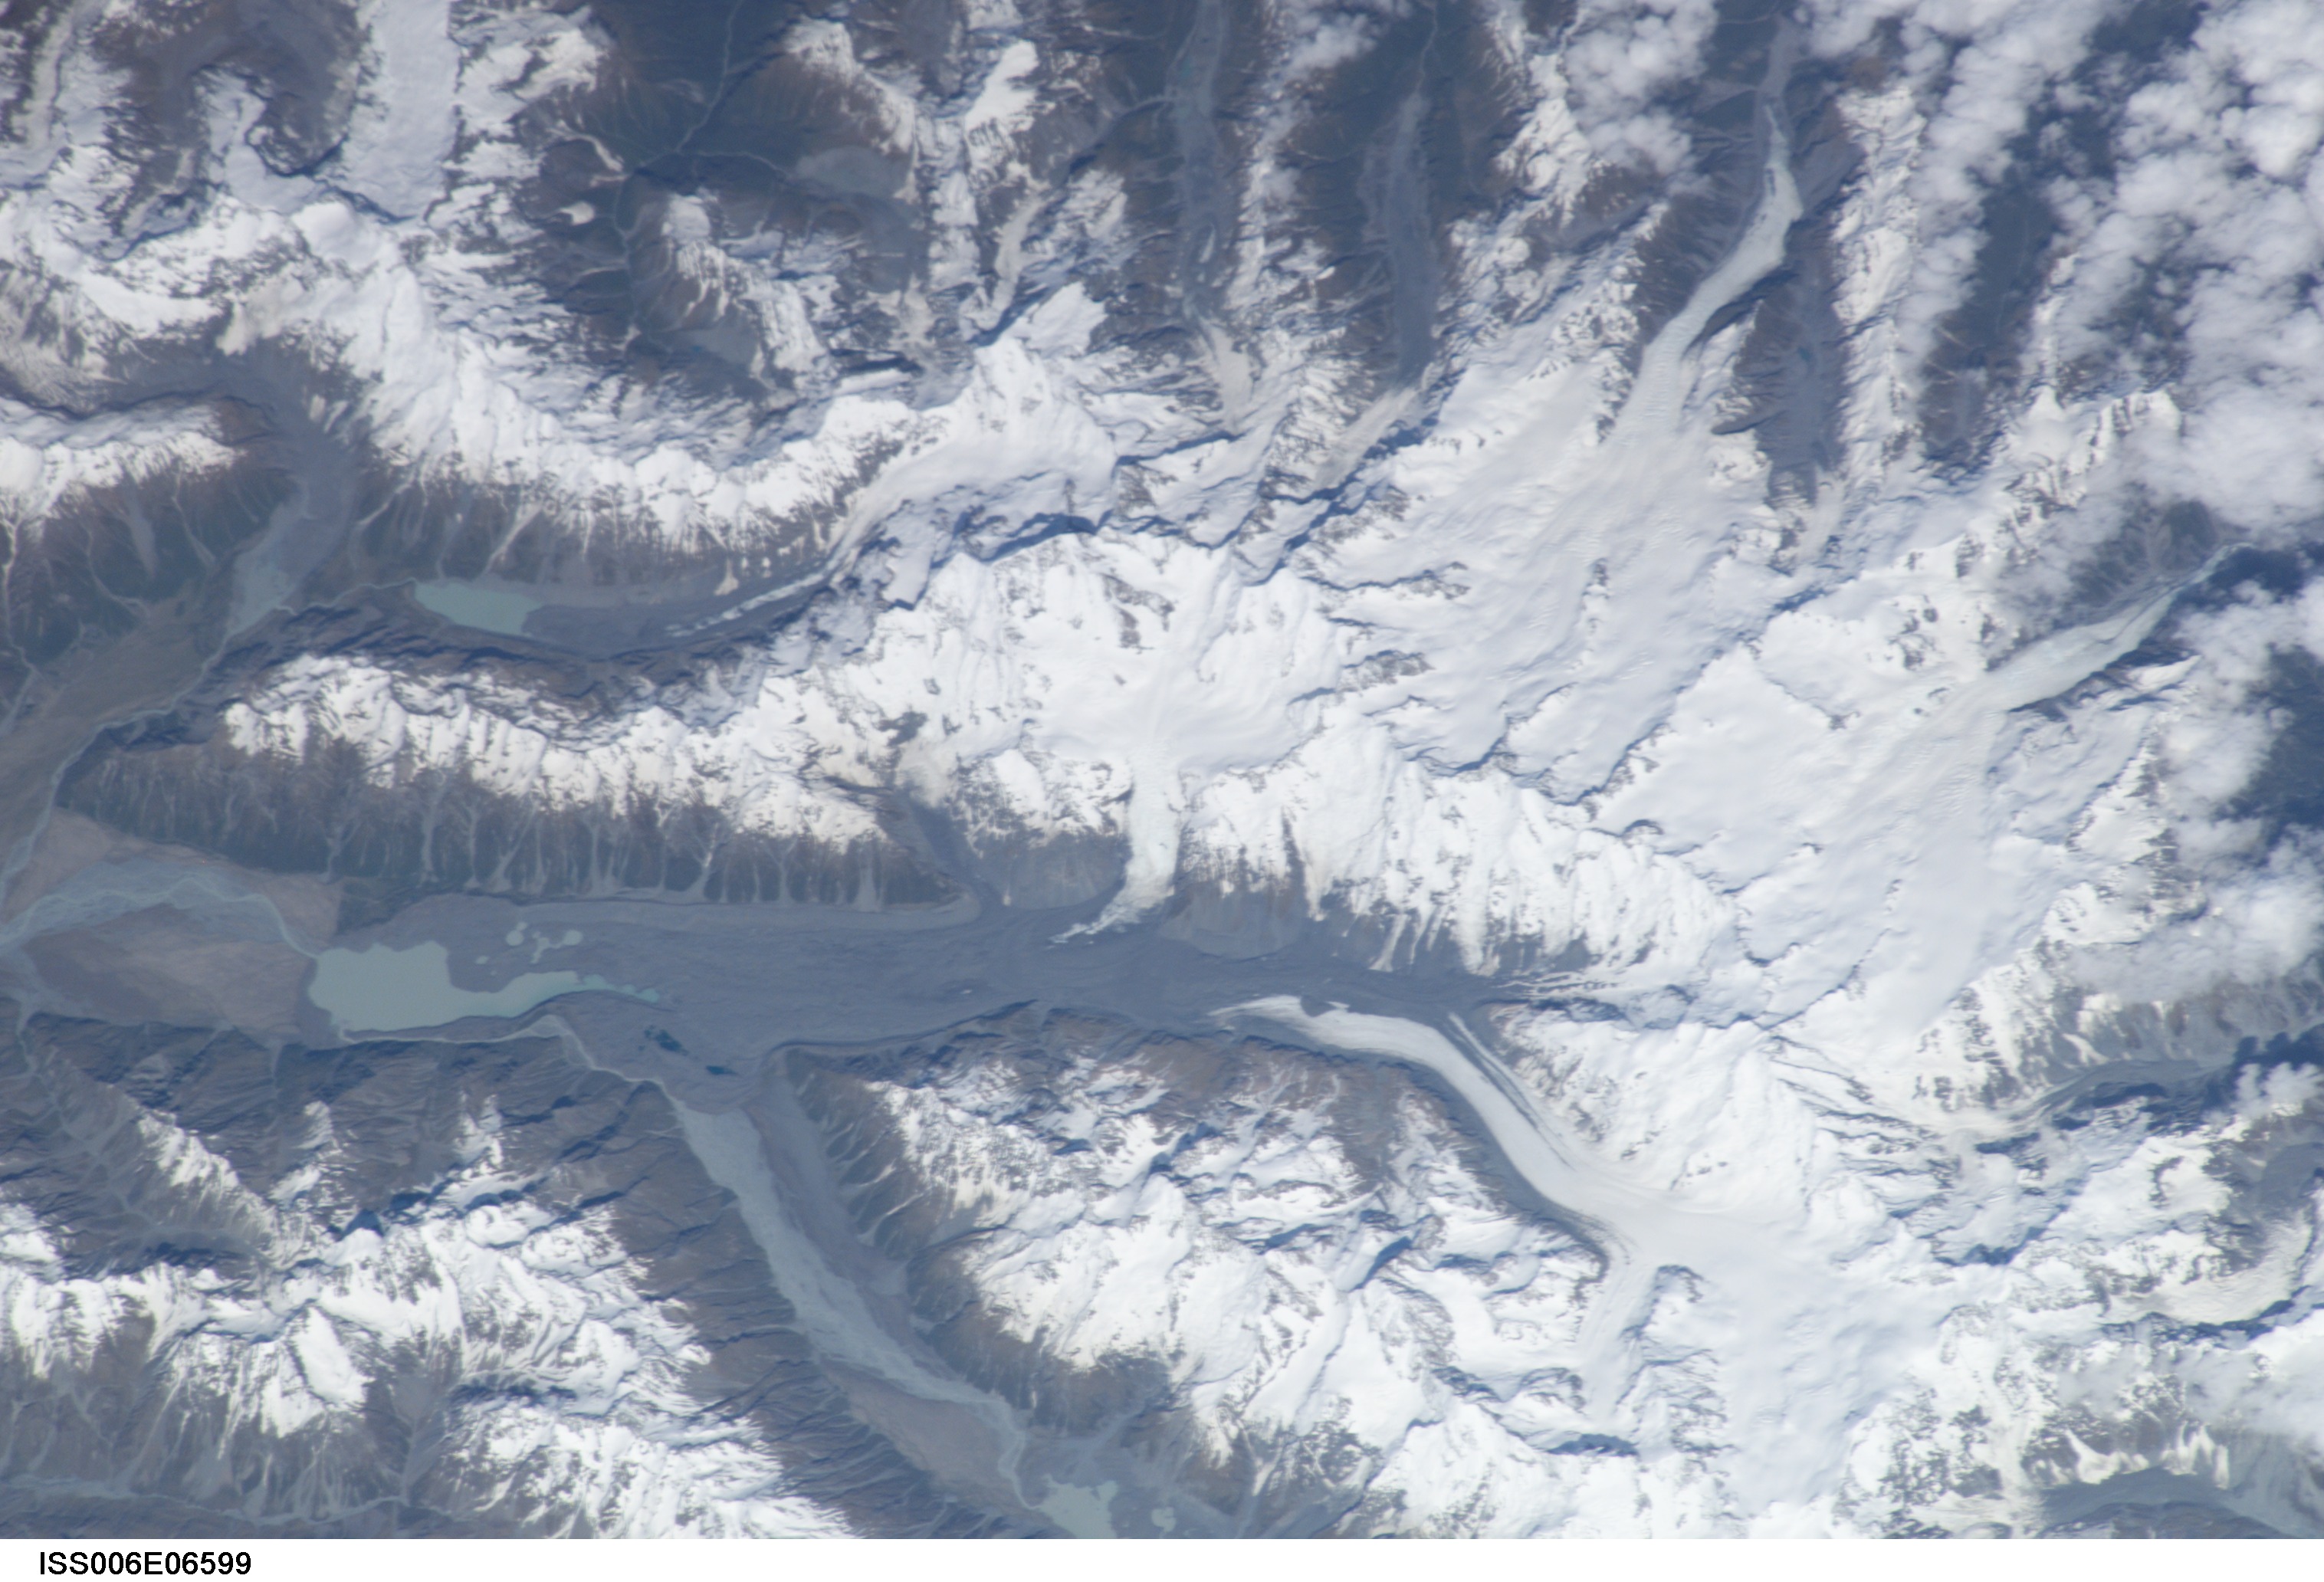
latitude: -43.5
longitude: 170.0
